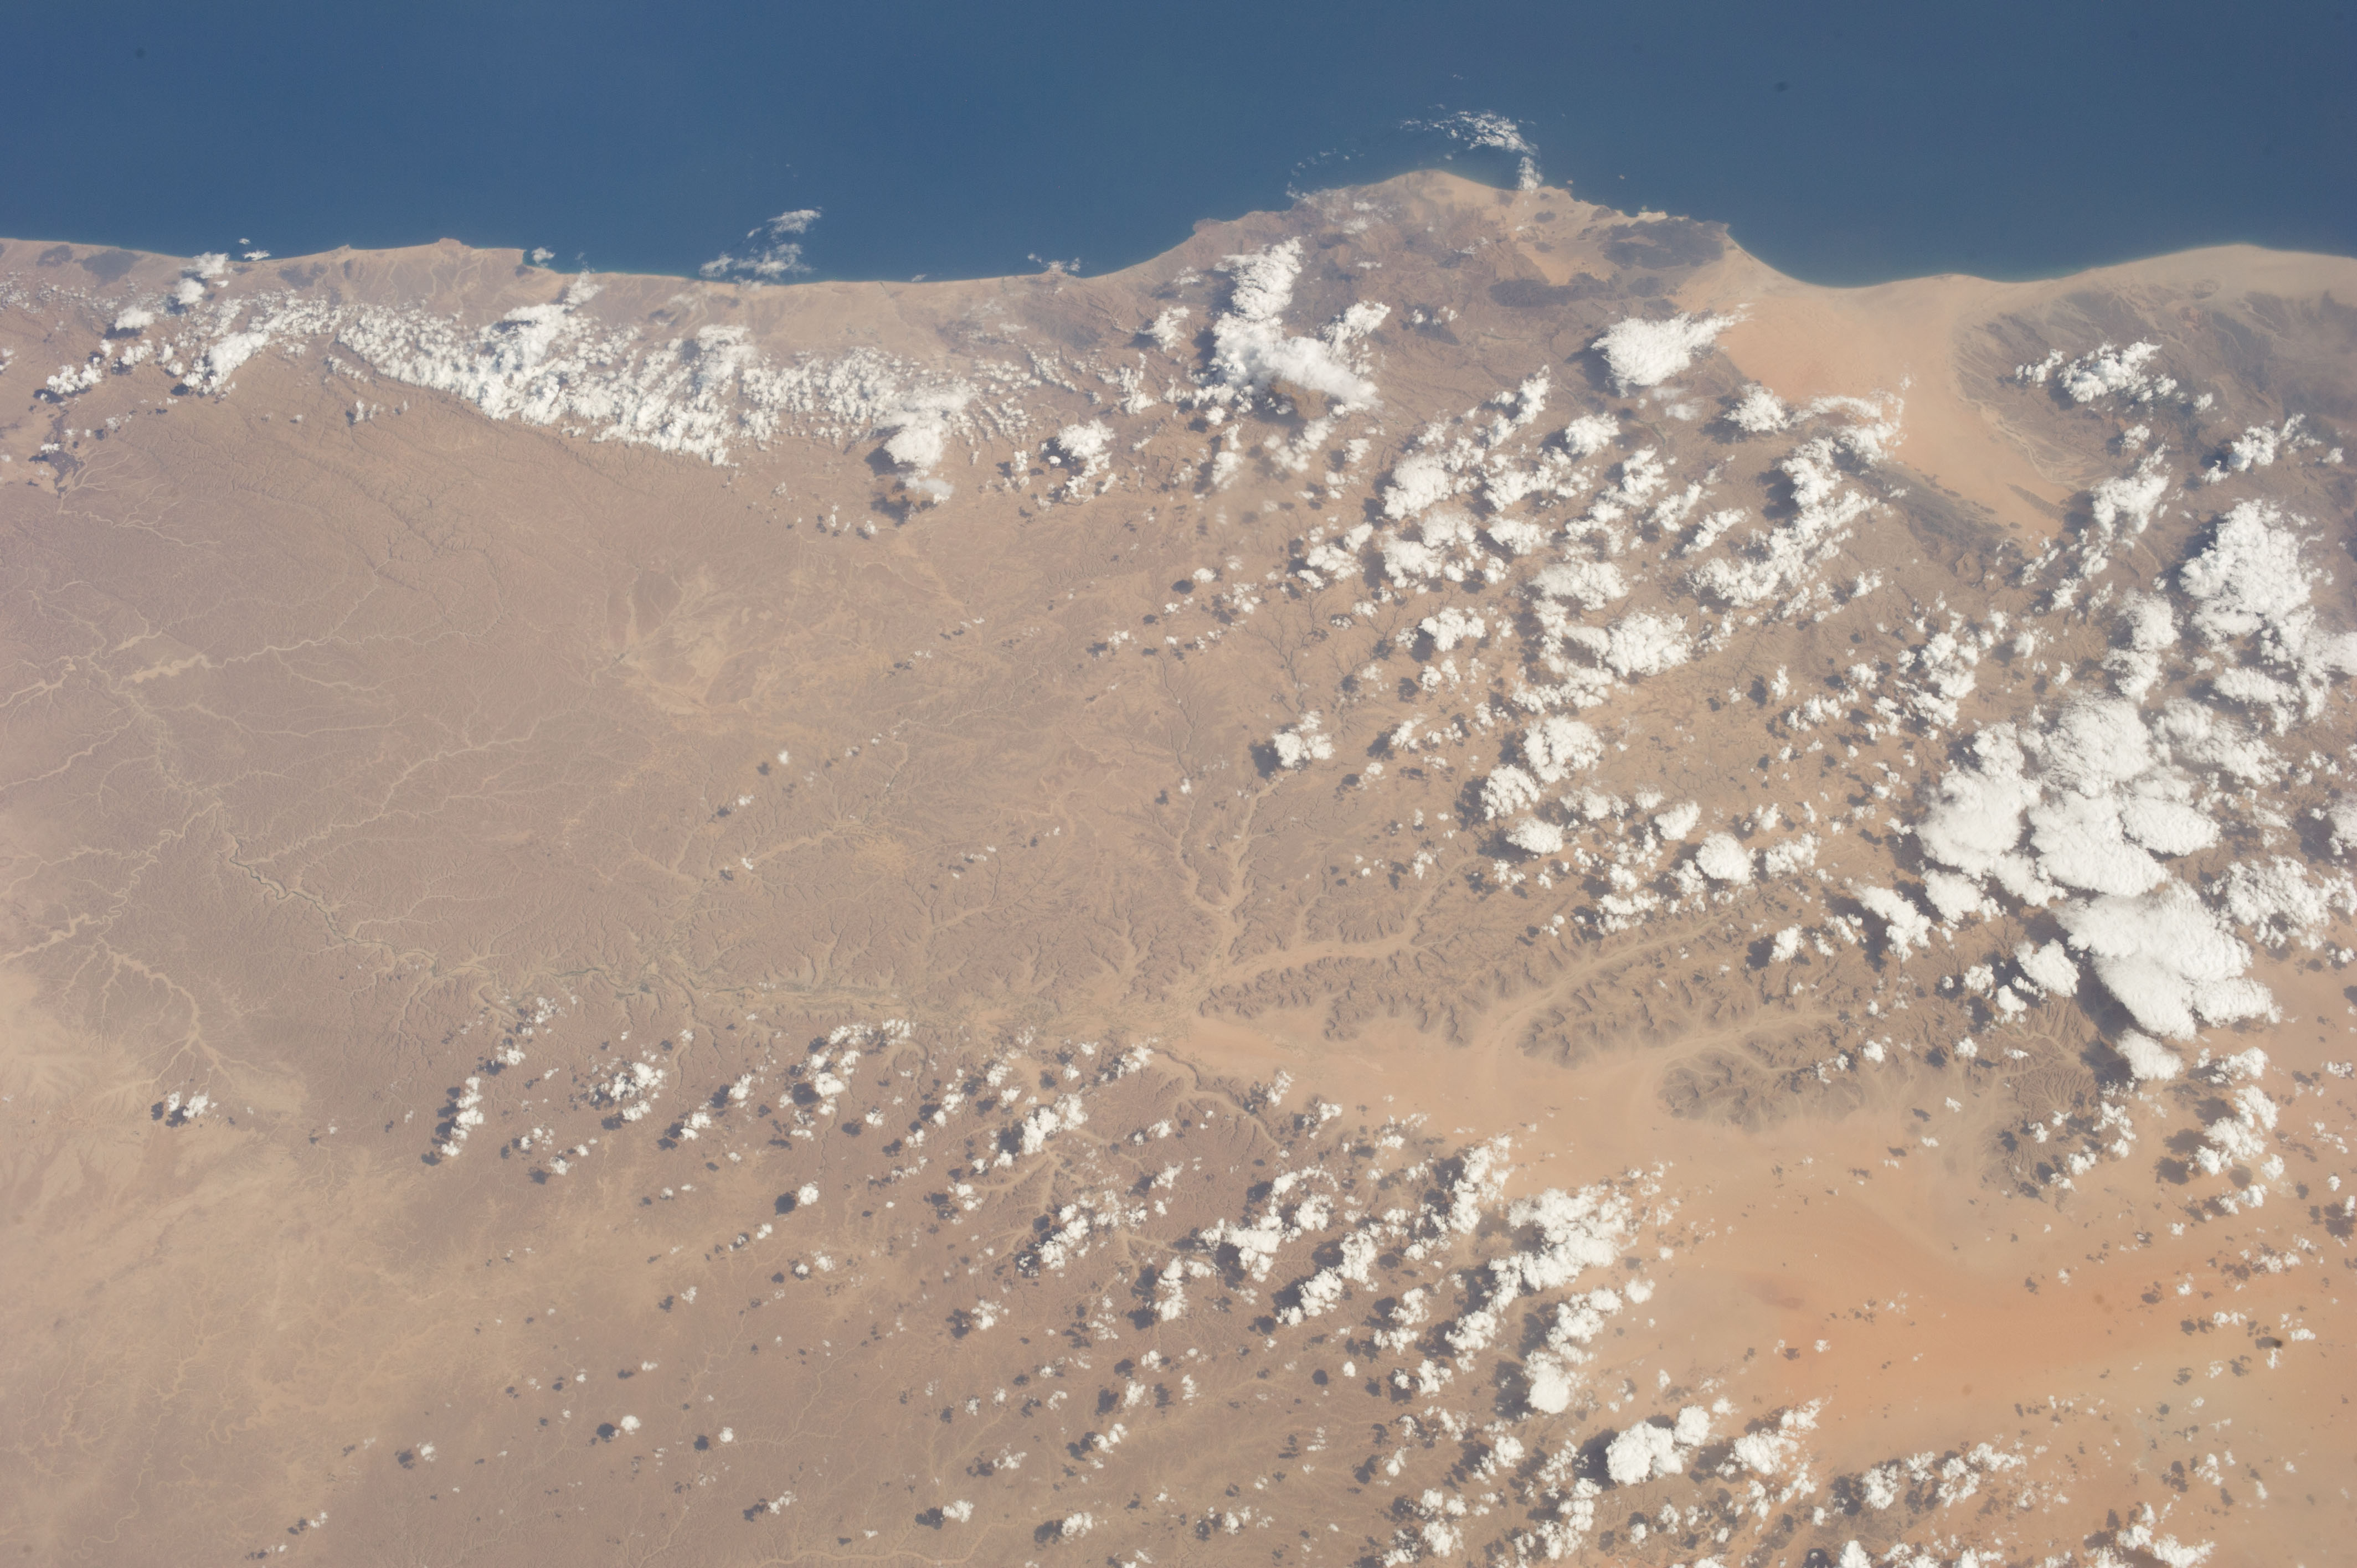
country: YEMEN
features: HADHRAMAUT MOUNTAINS, FARMLANDS, DESERT, LAKES, ARABIAN SEA
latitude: 15.5
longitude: 48.5
